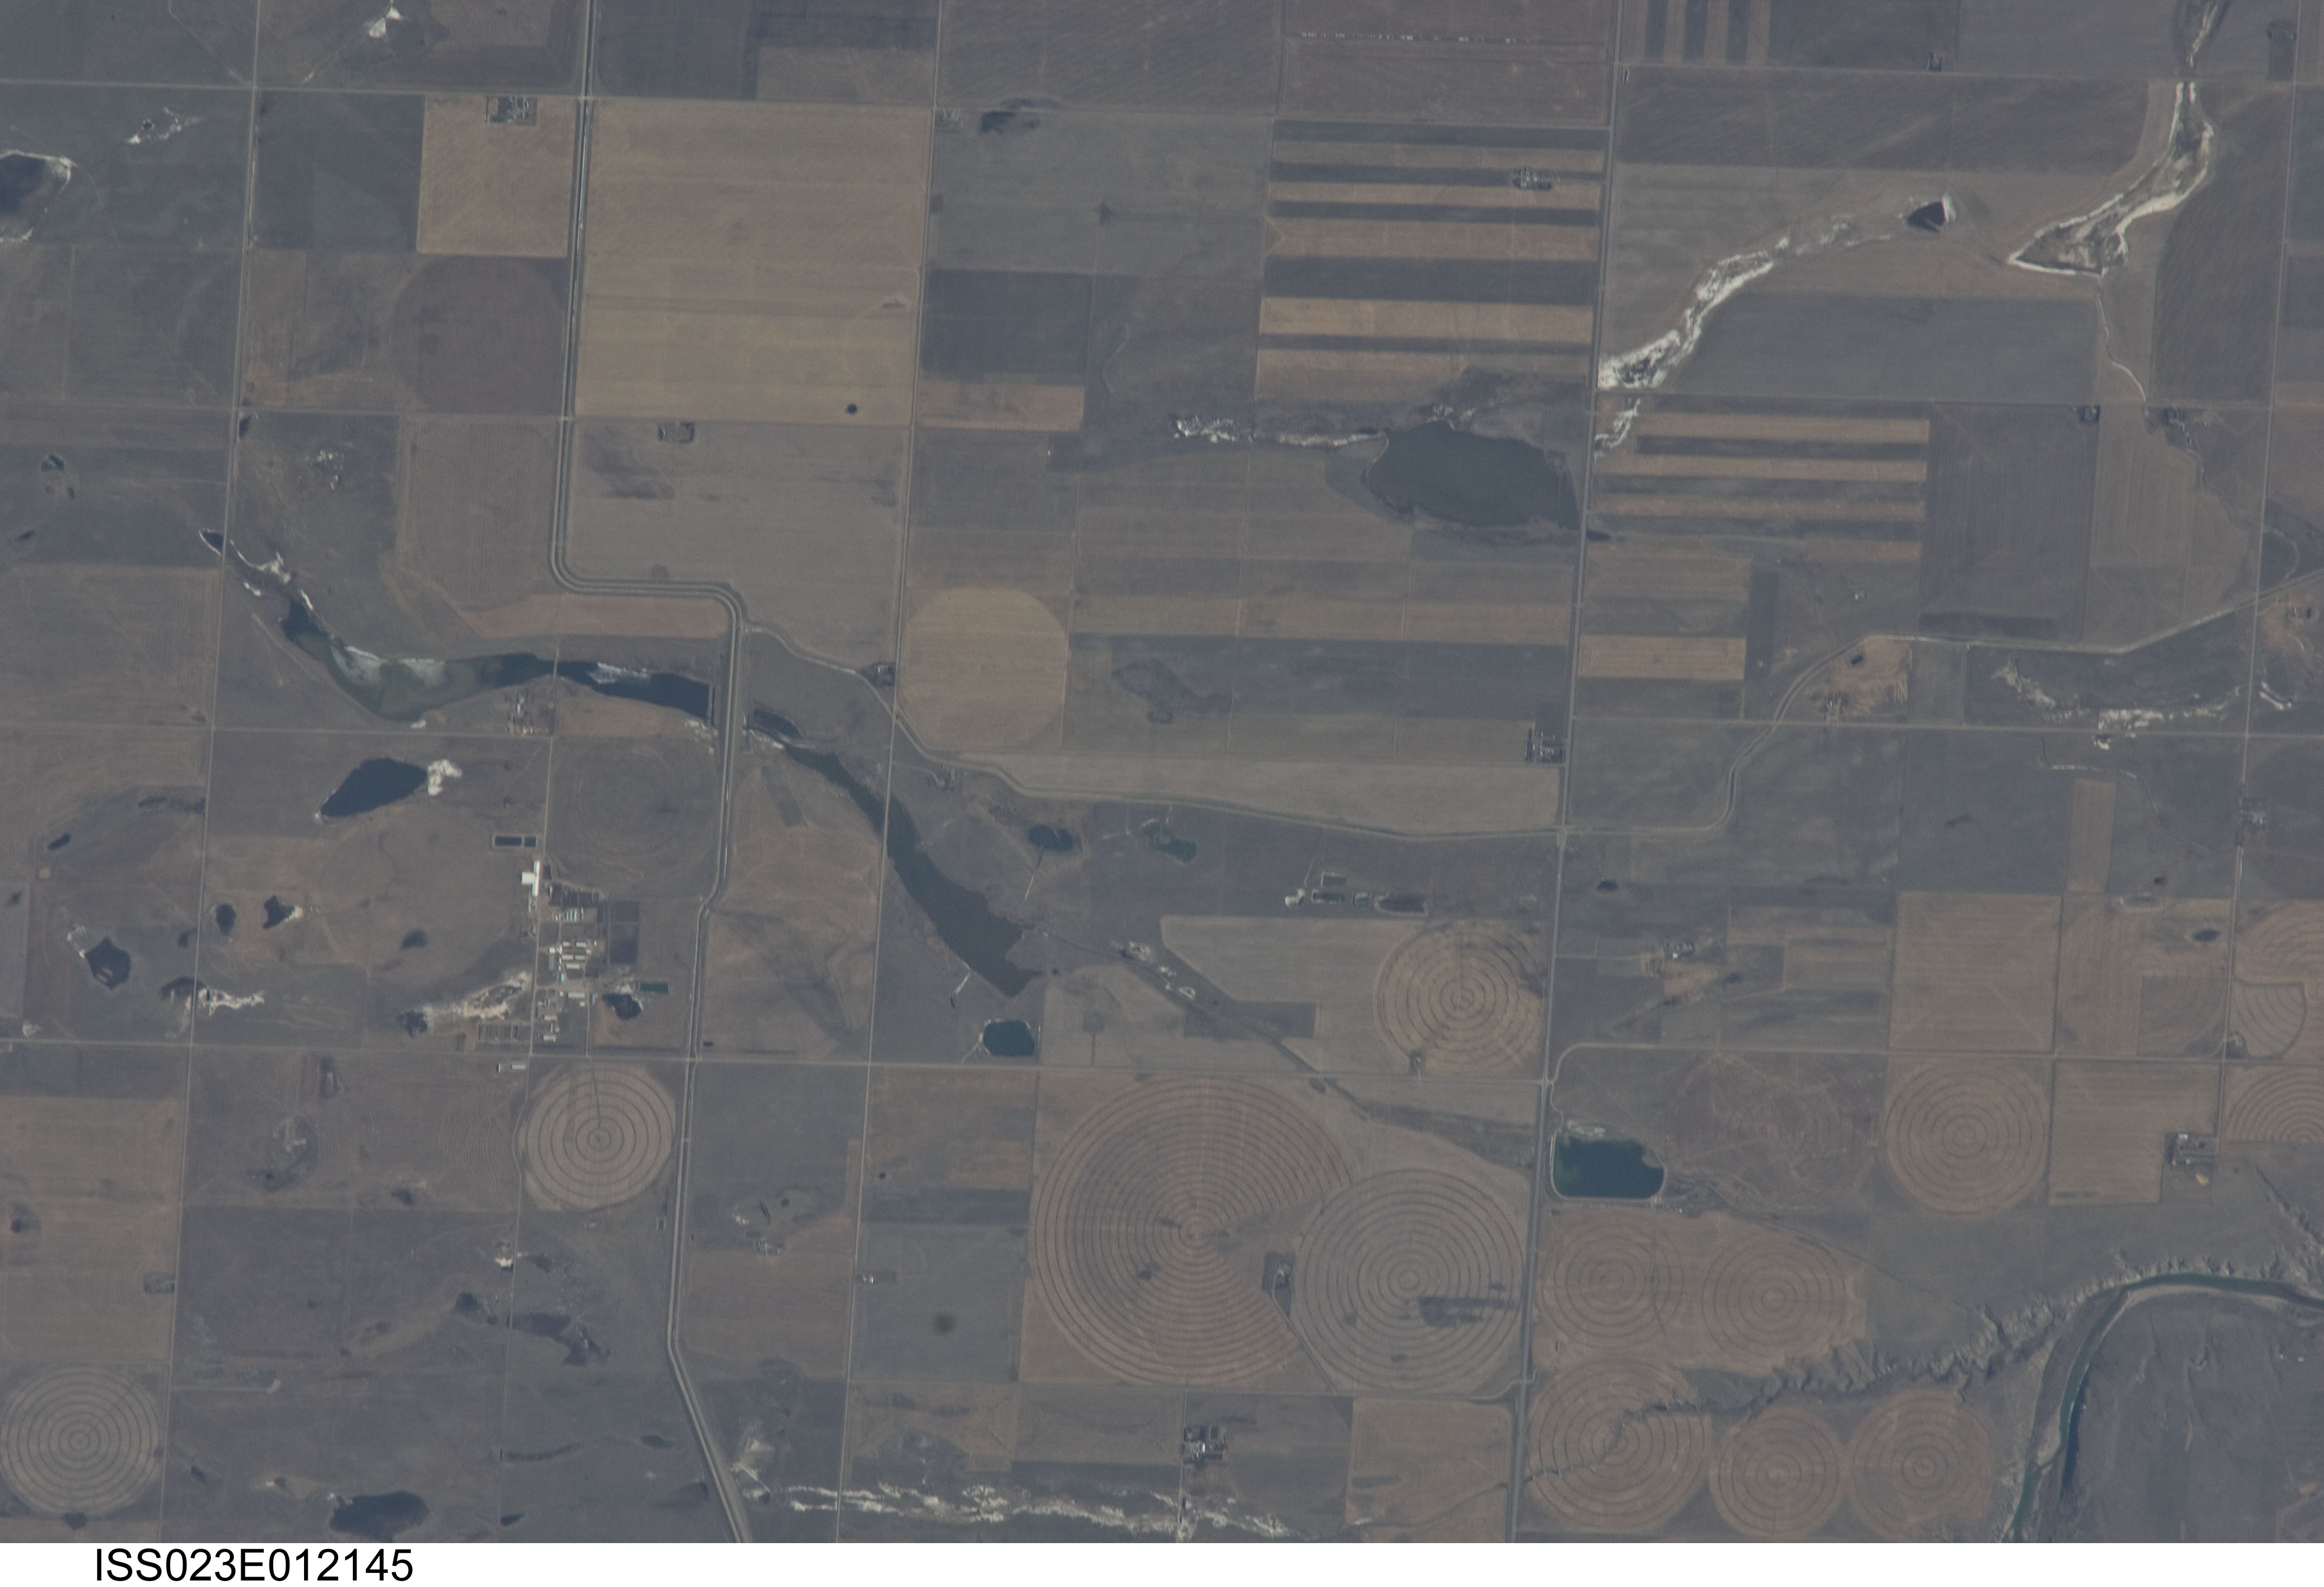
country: CANADA-A
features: IRRIGATION CANAL, OLDMAN R., ROADS, AGR.
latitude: 49.9
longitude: -113.2
